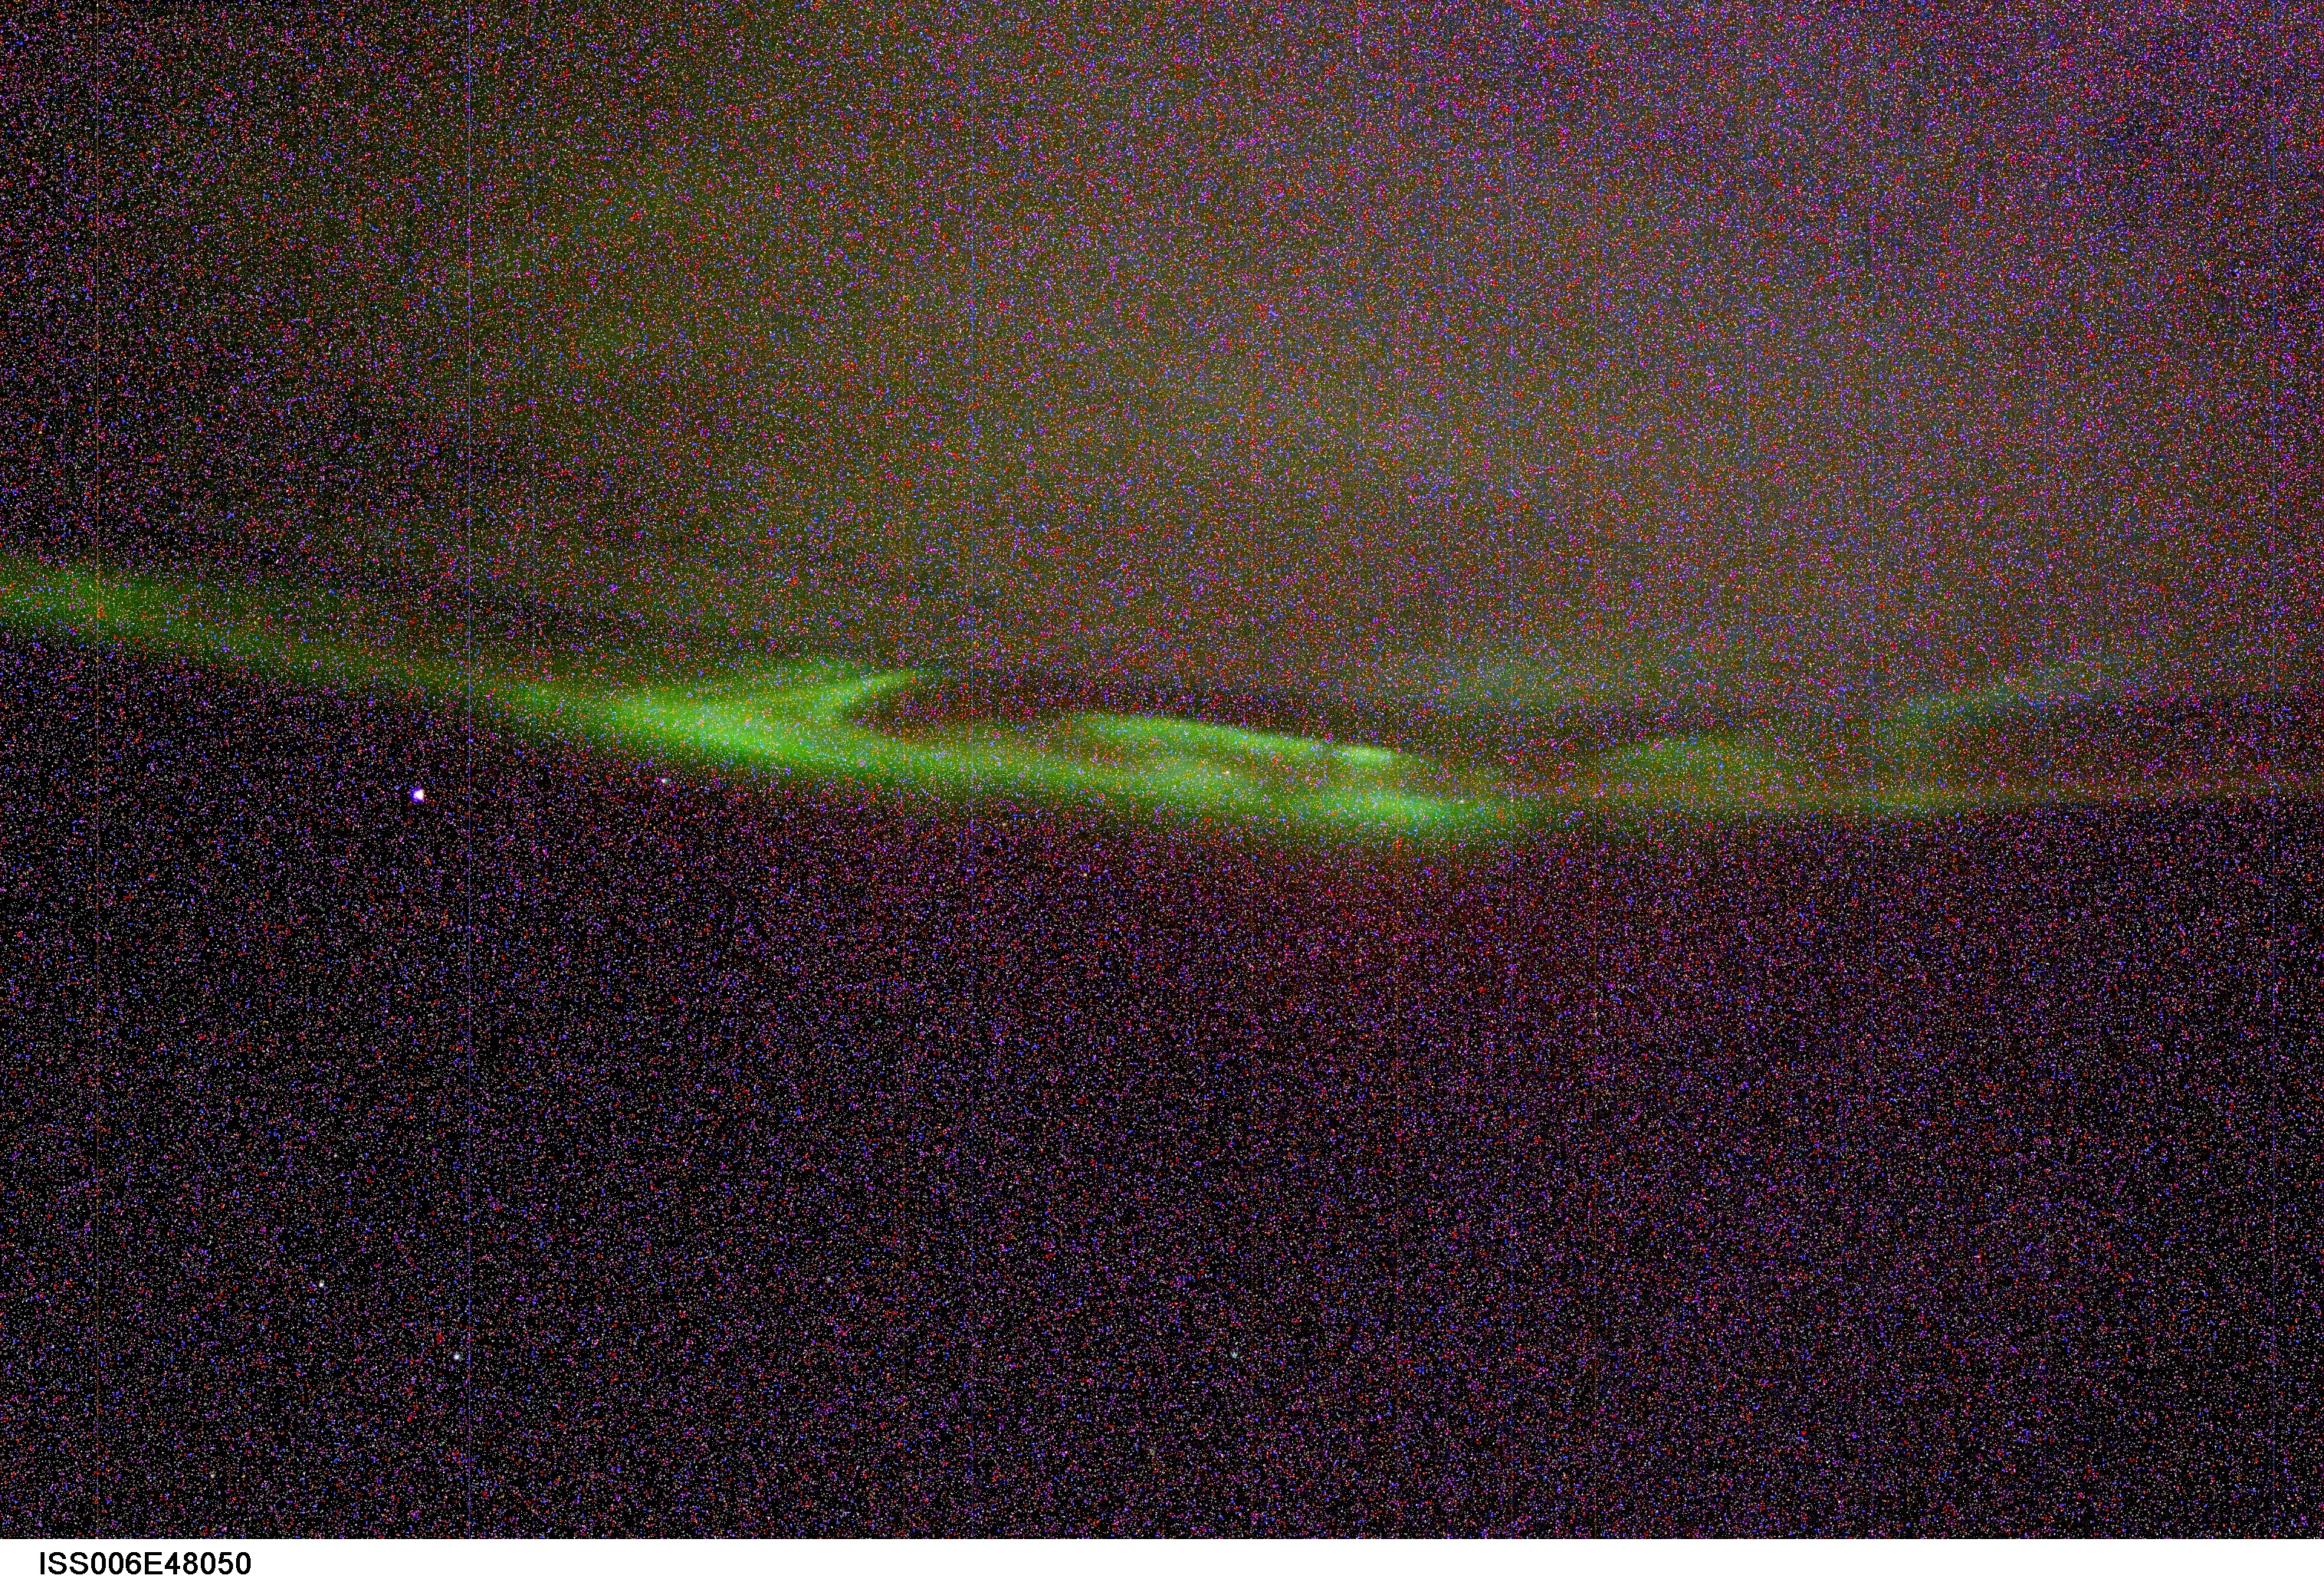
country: AURORA
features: AURORA AUSTRALIS, STARS
